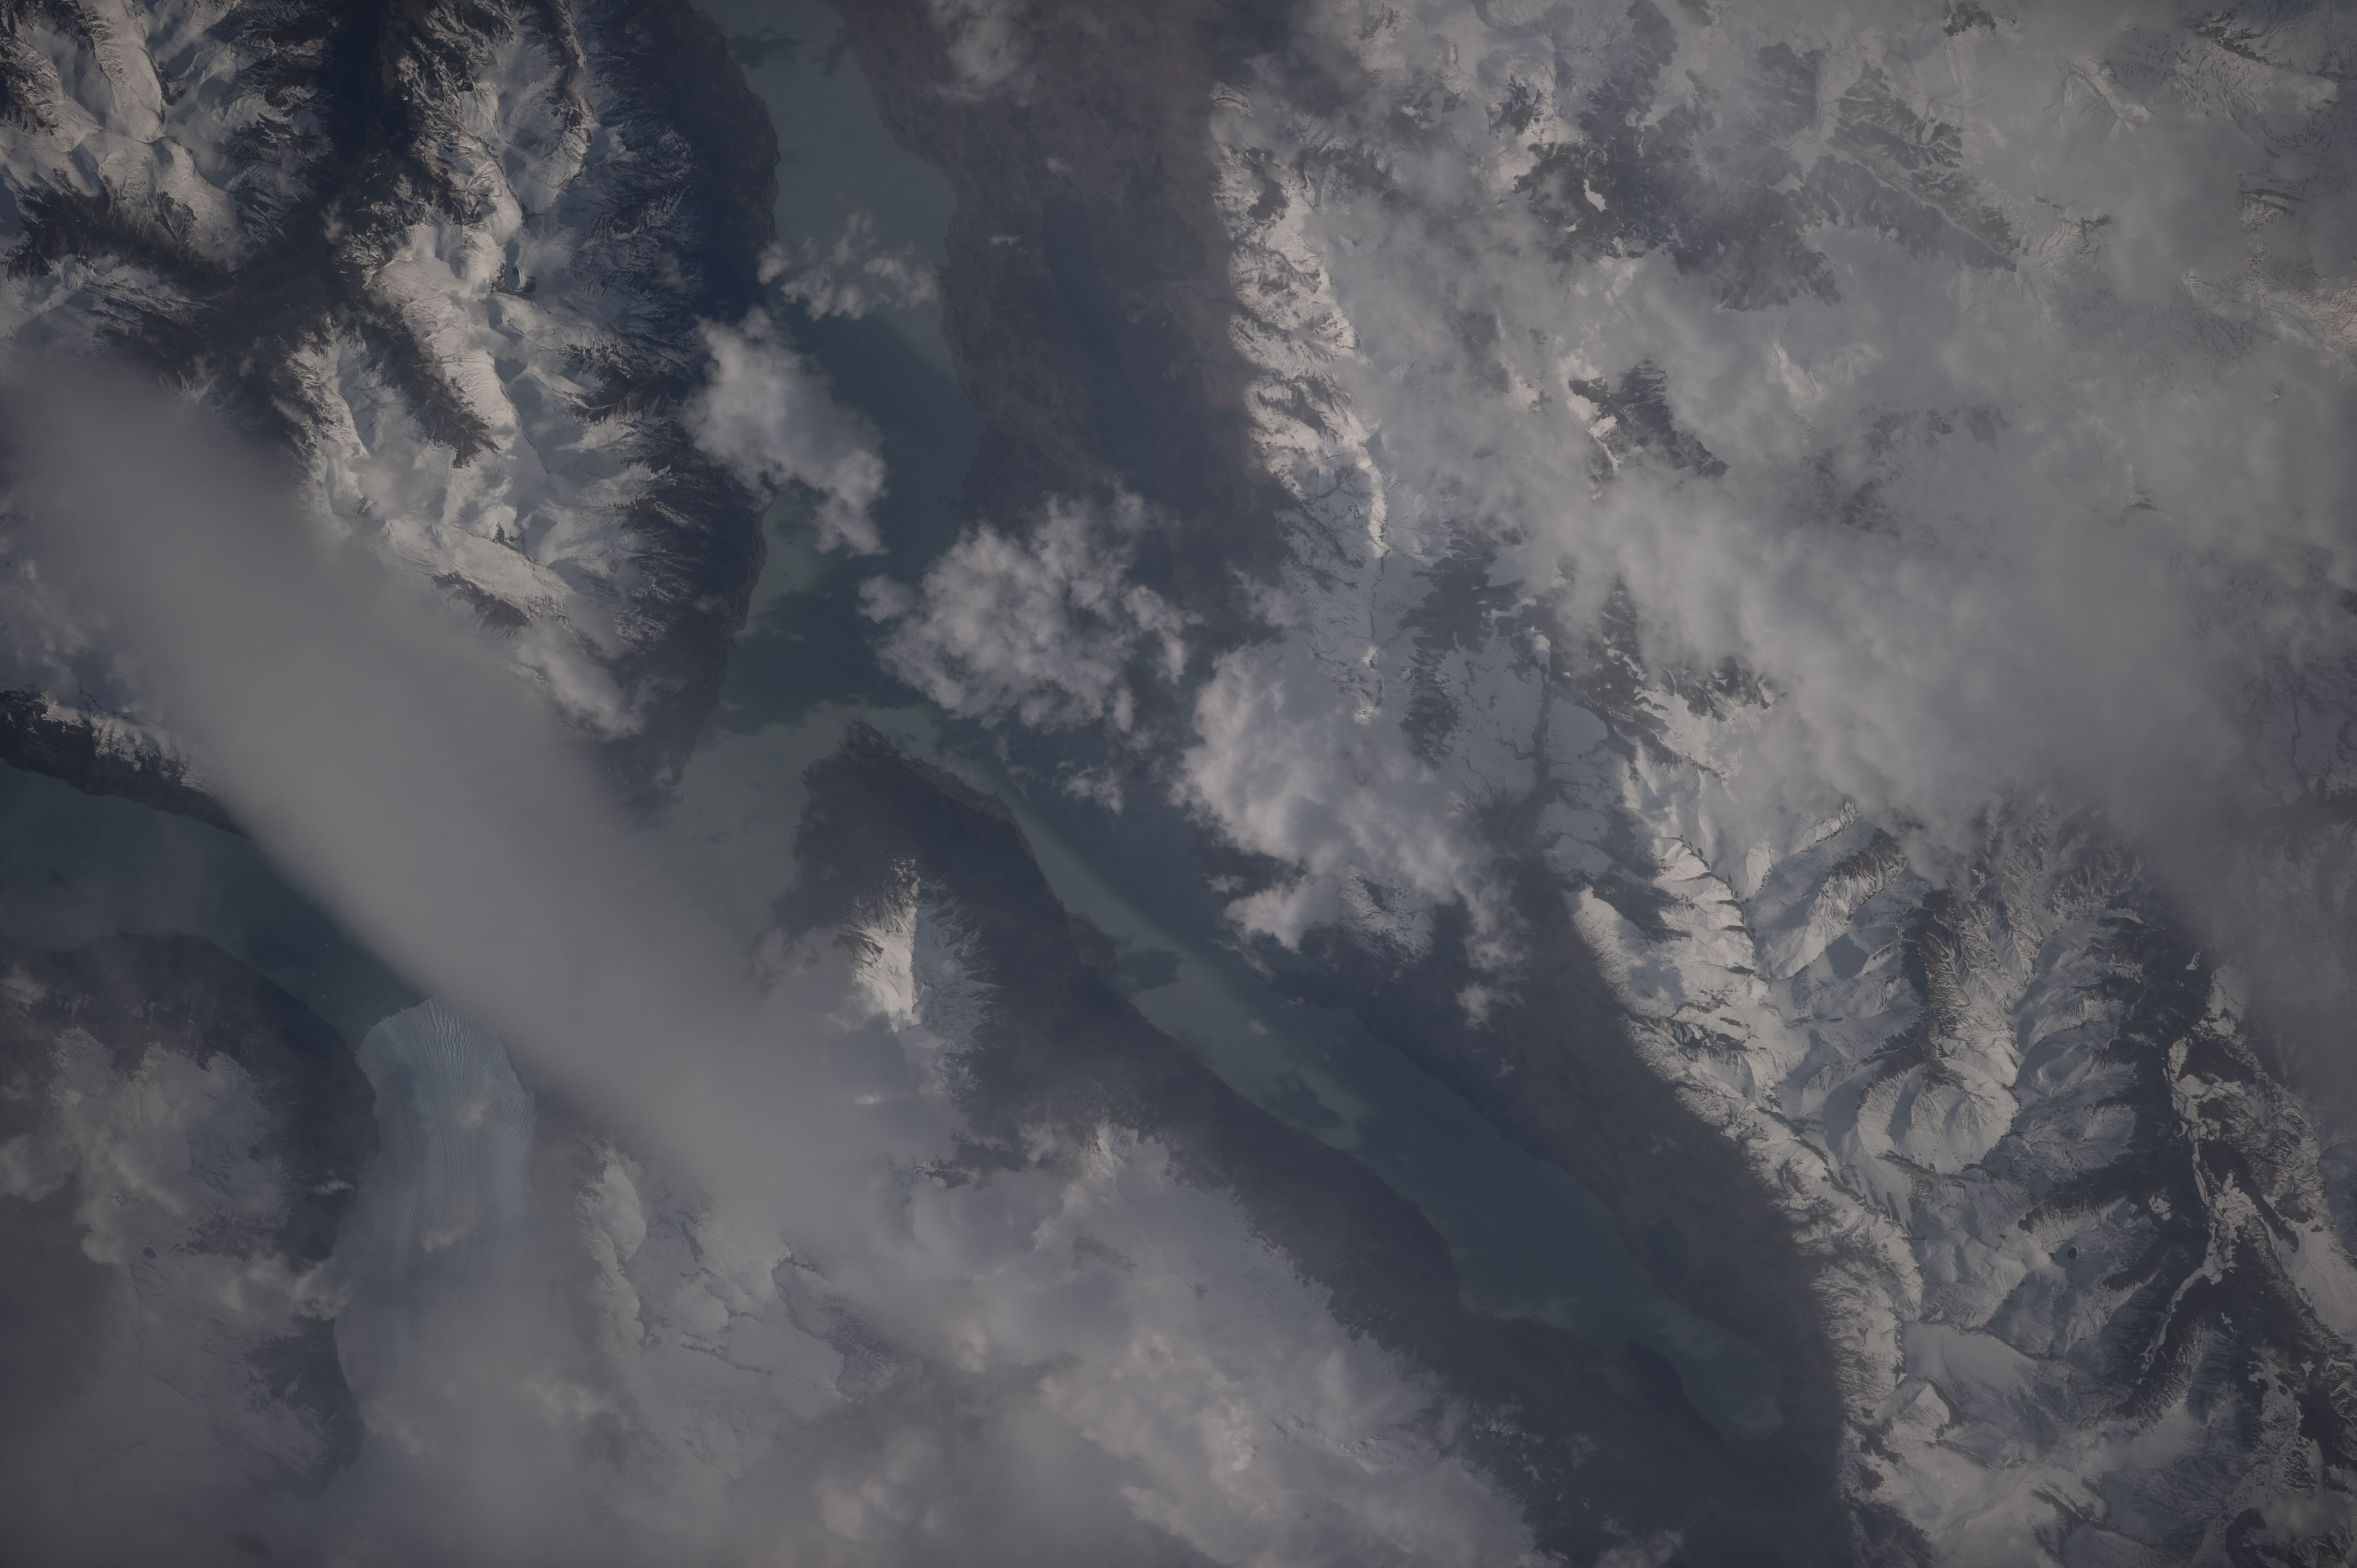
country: ARGENTINA
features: PERITO MORENO GL., L. ARGENTINO
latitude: -50.6
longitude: -72.9
